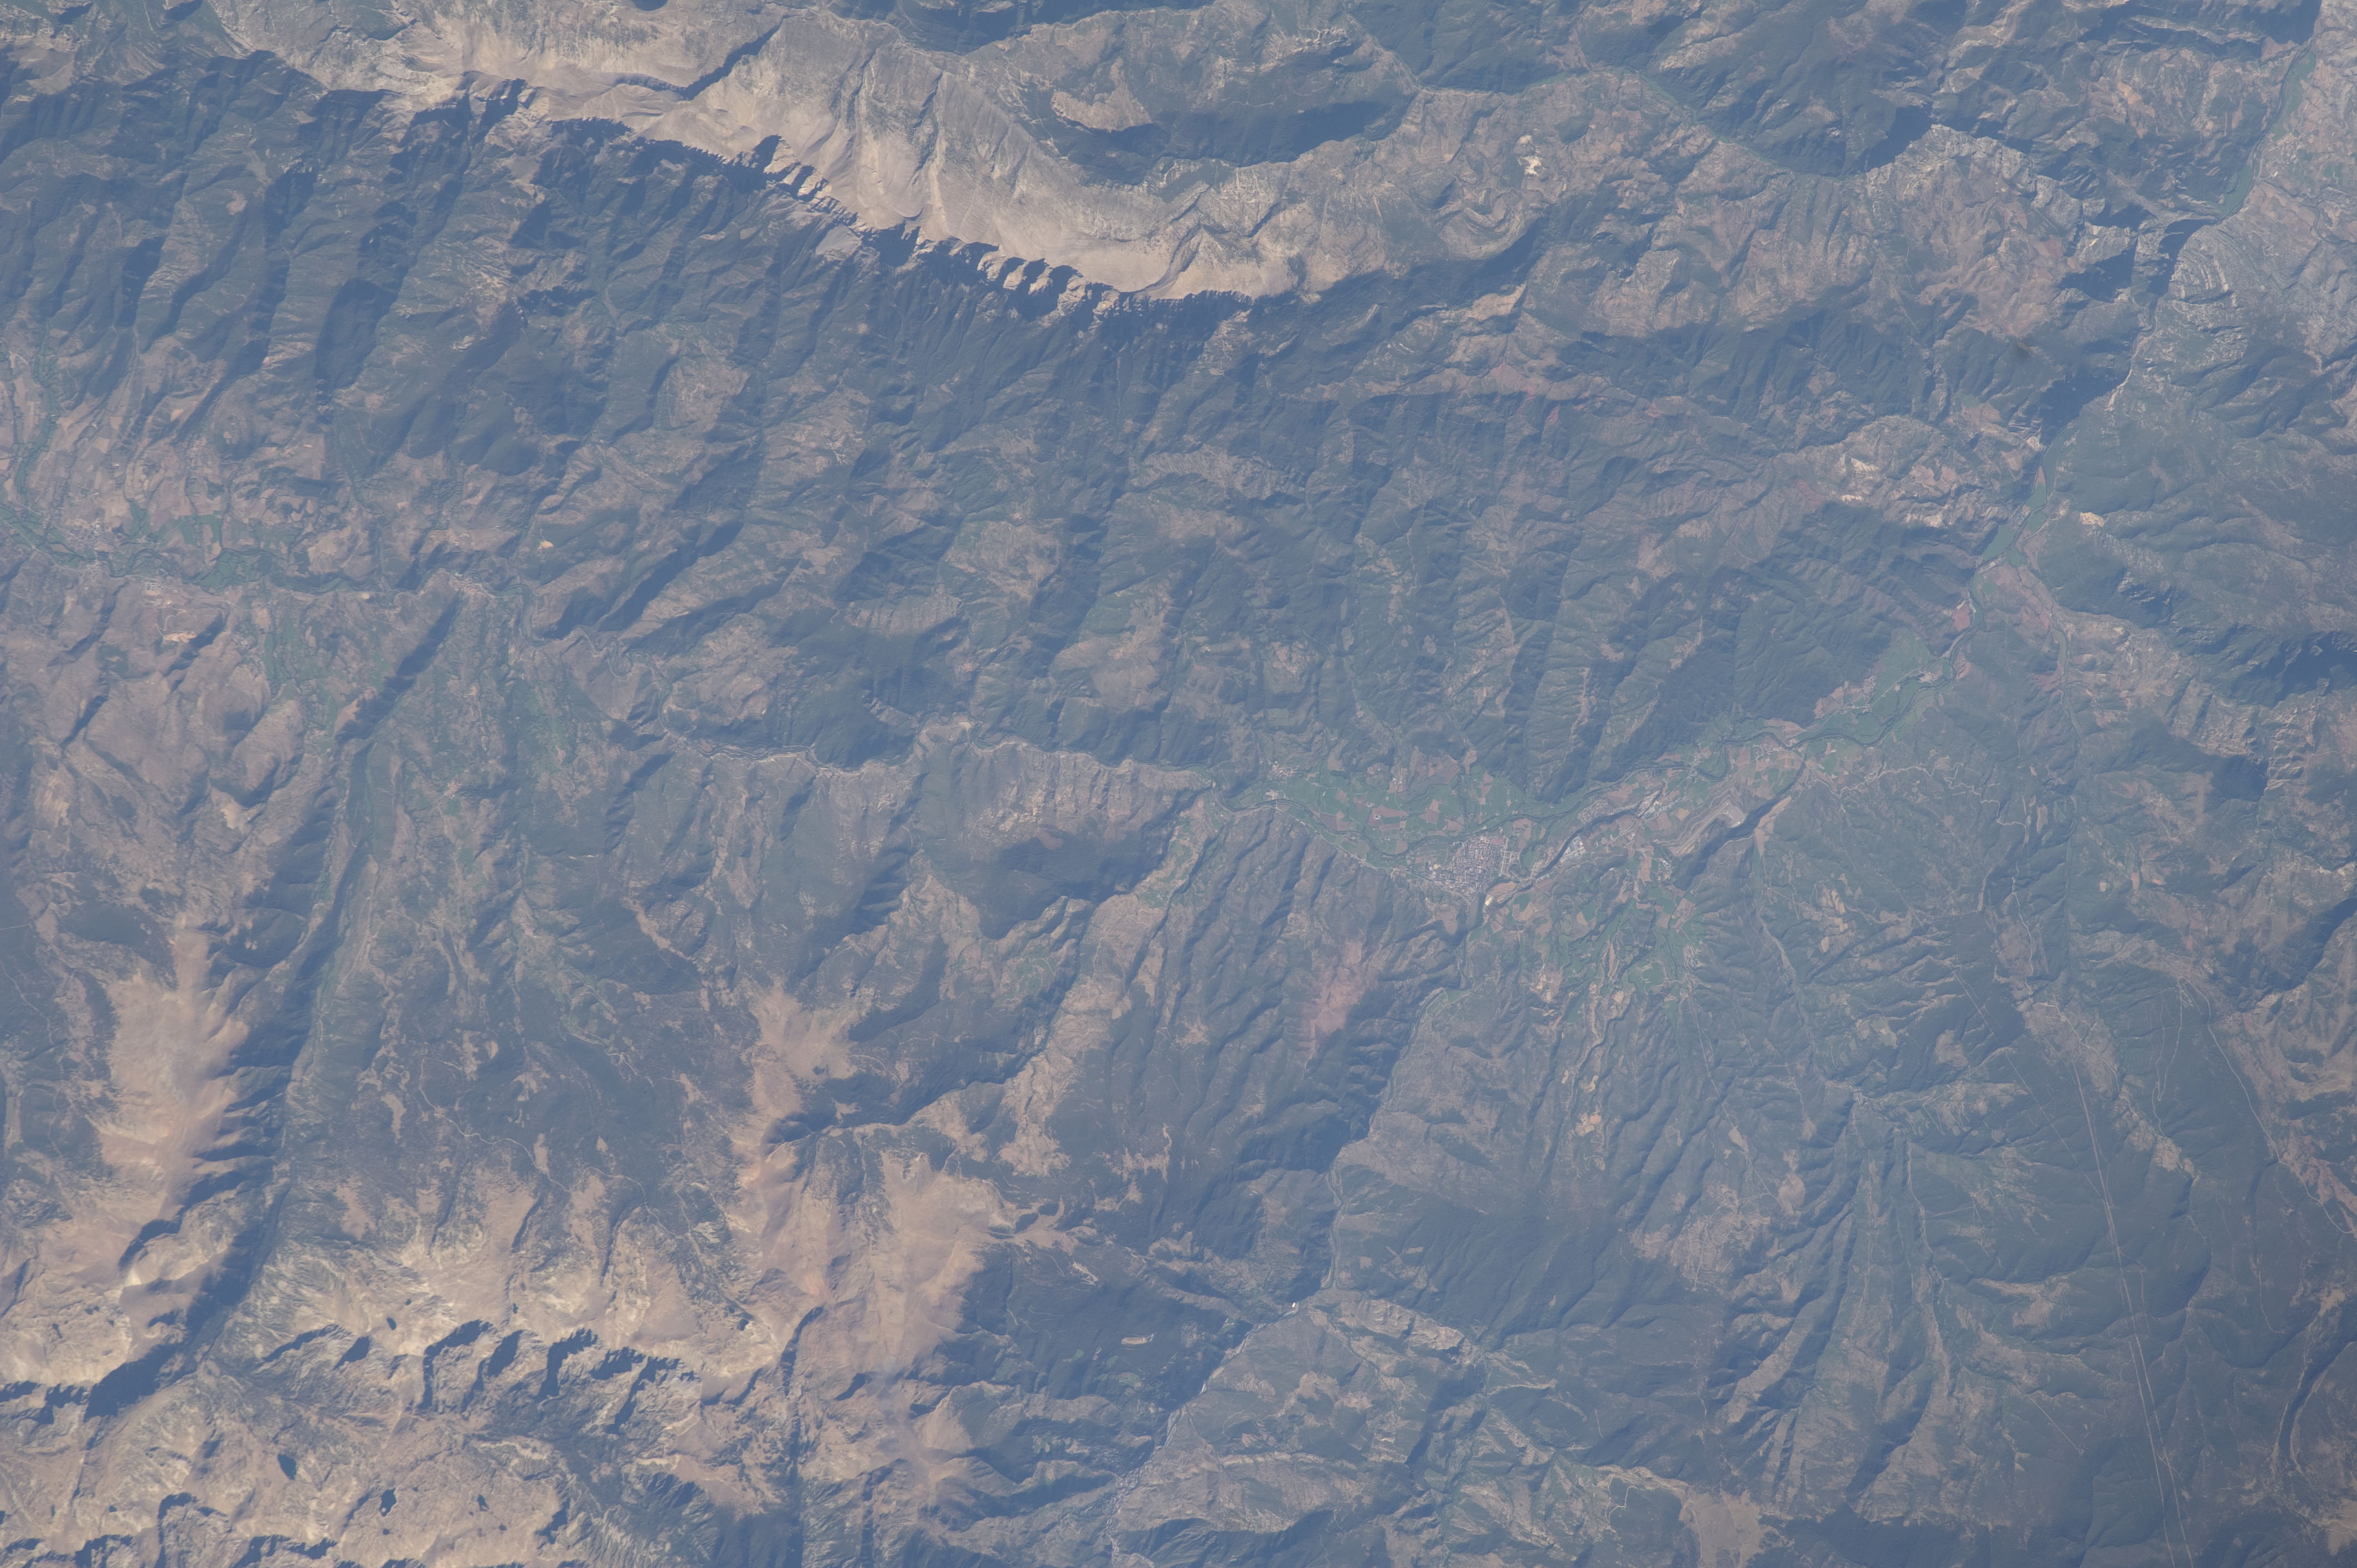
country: SPAIN
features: PYRENEES MTS., URGELL R., CADI RIDGE
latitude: 42.4
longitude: 1.6
